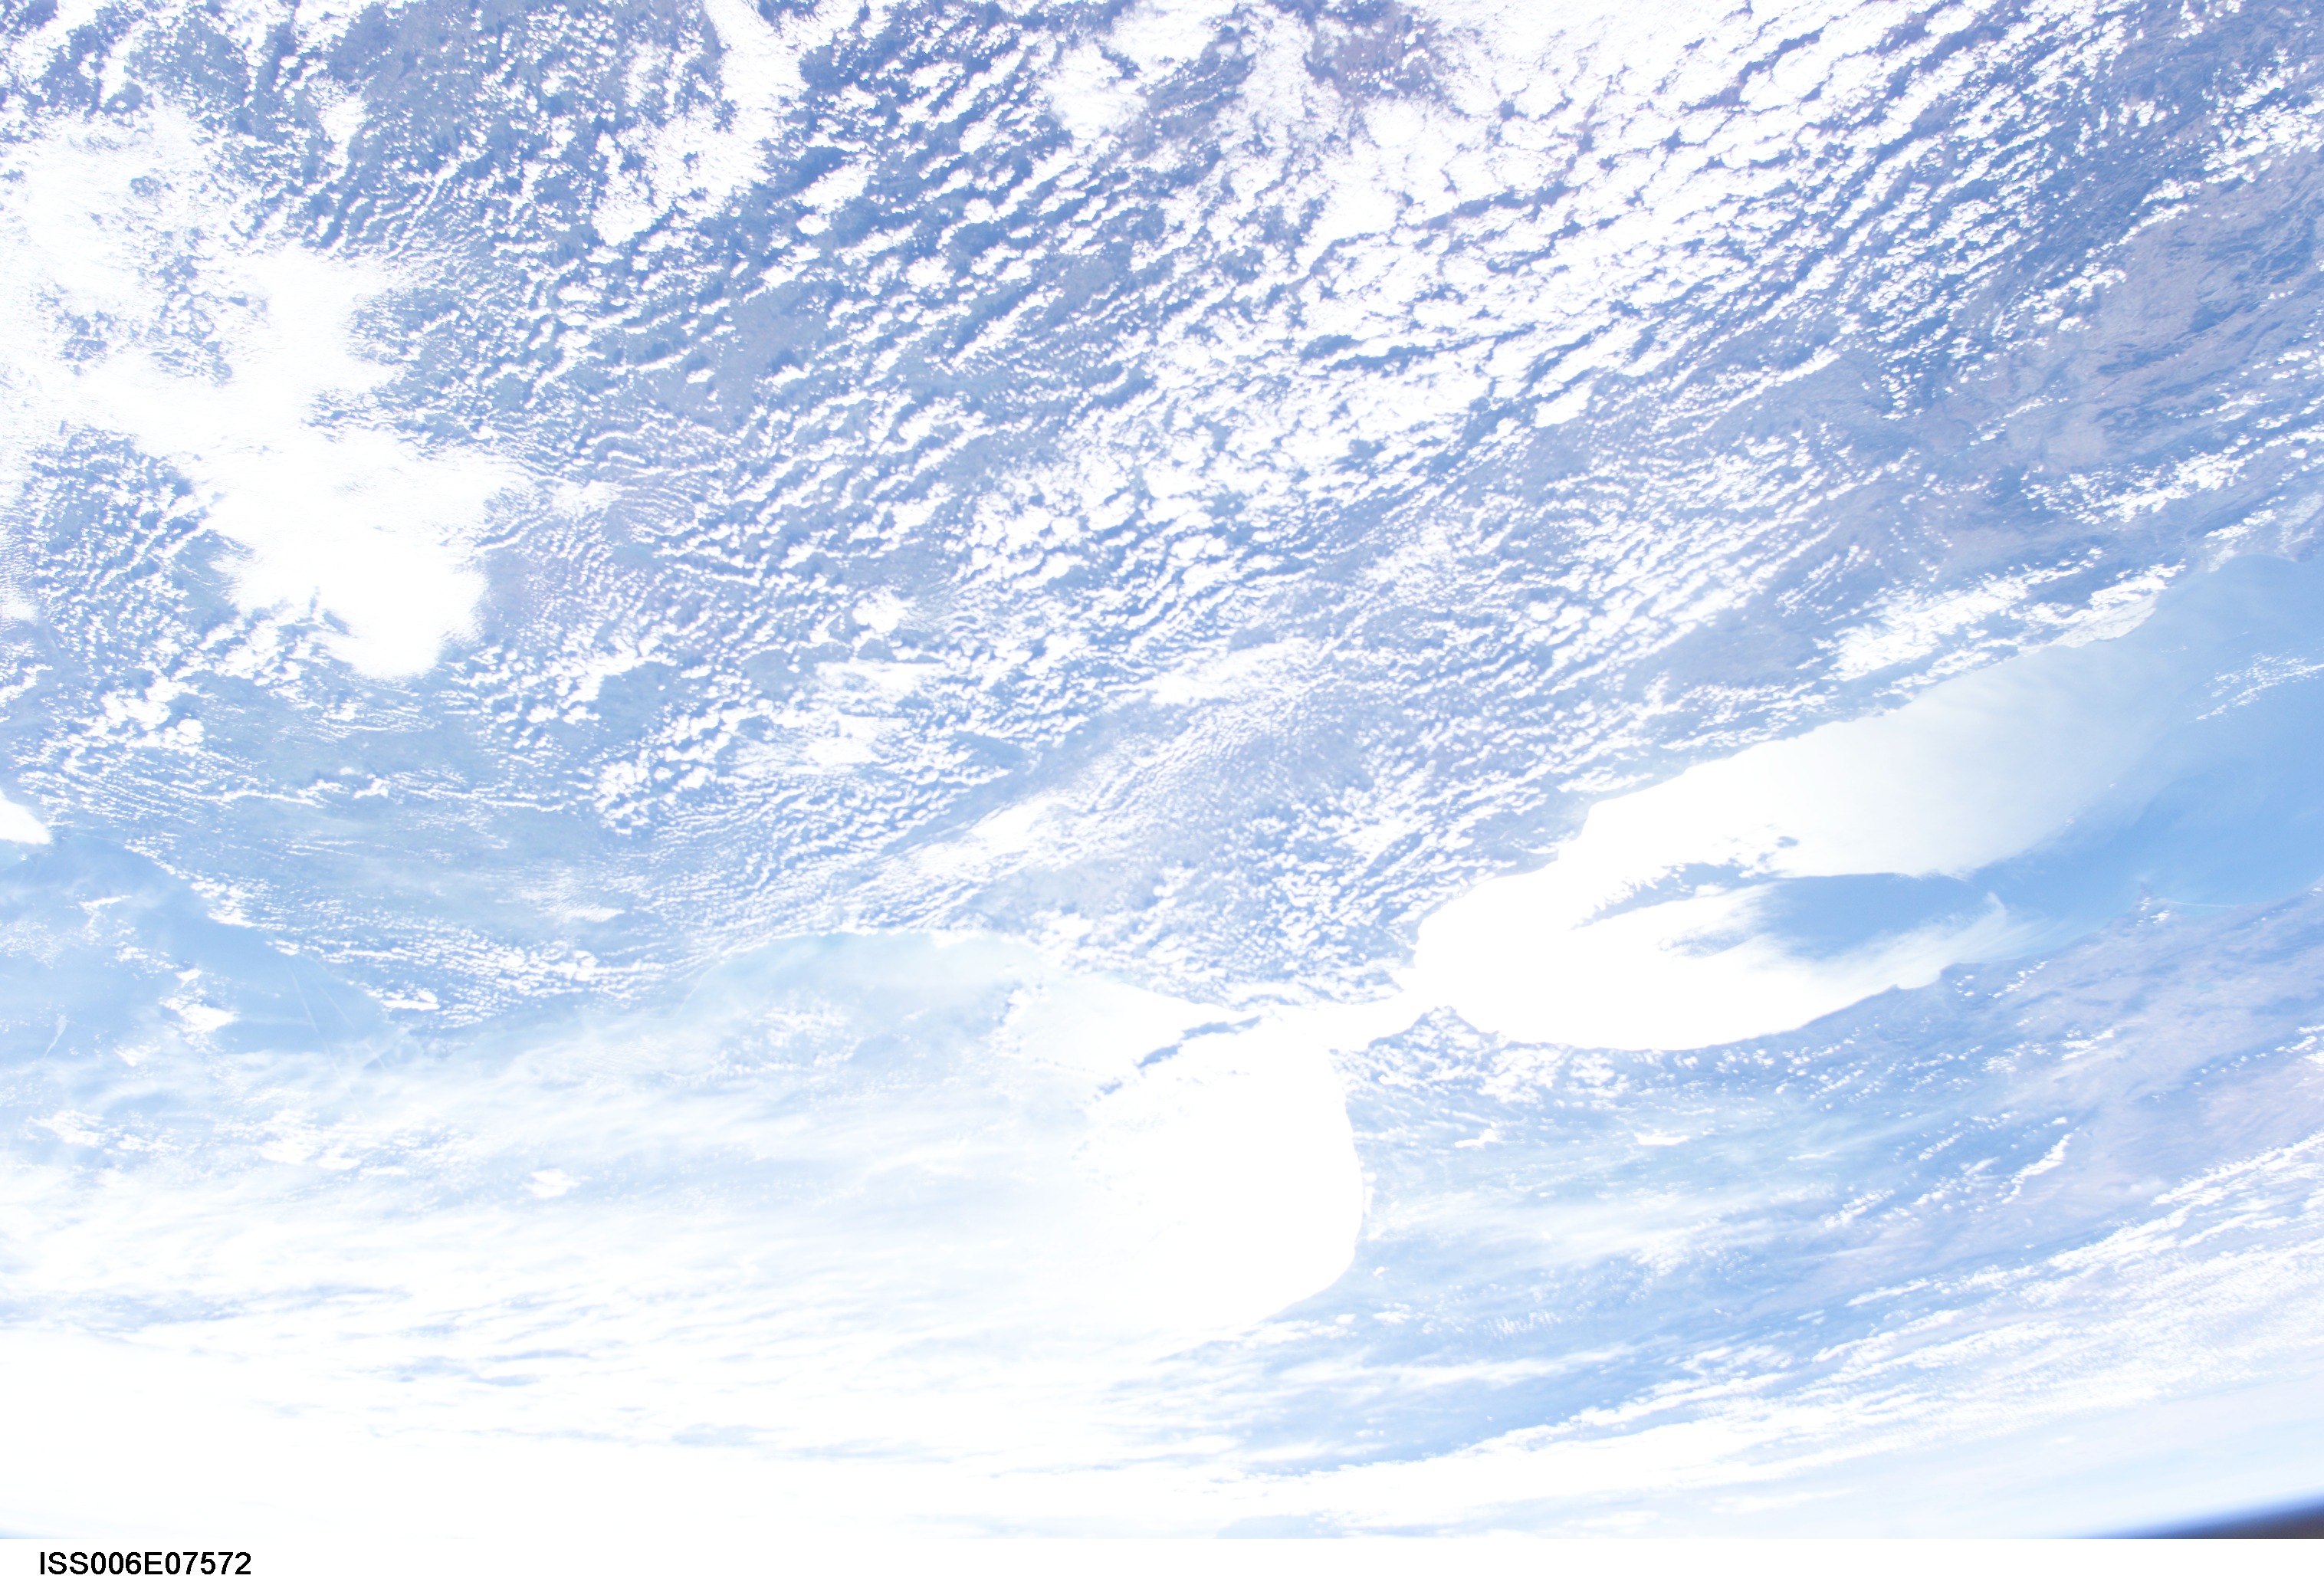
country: SPAIN
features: PAN-STRAIT OF GIBRALTAR, SUNGLINT
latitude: 37.5
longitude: -6.0
